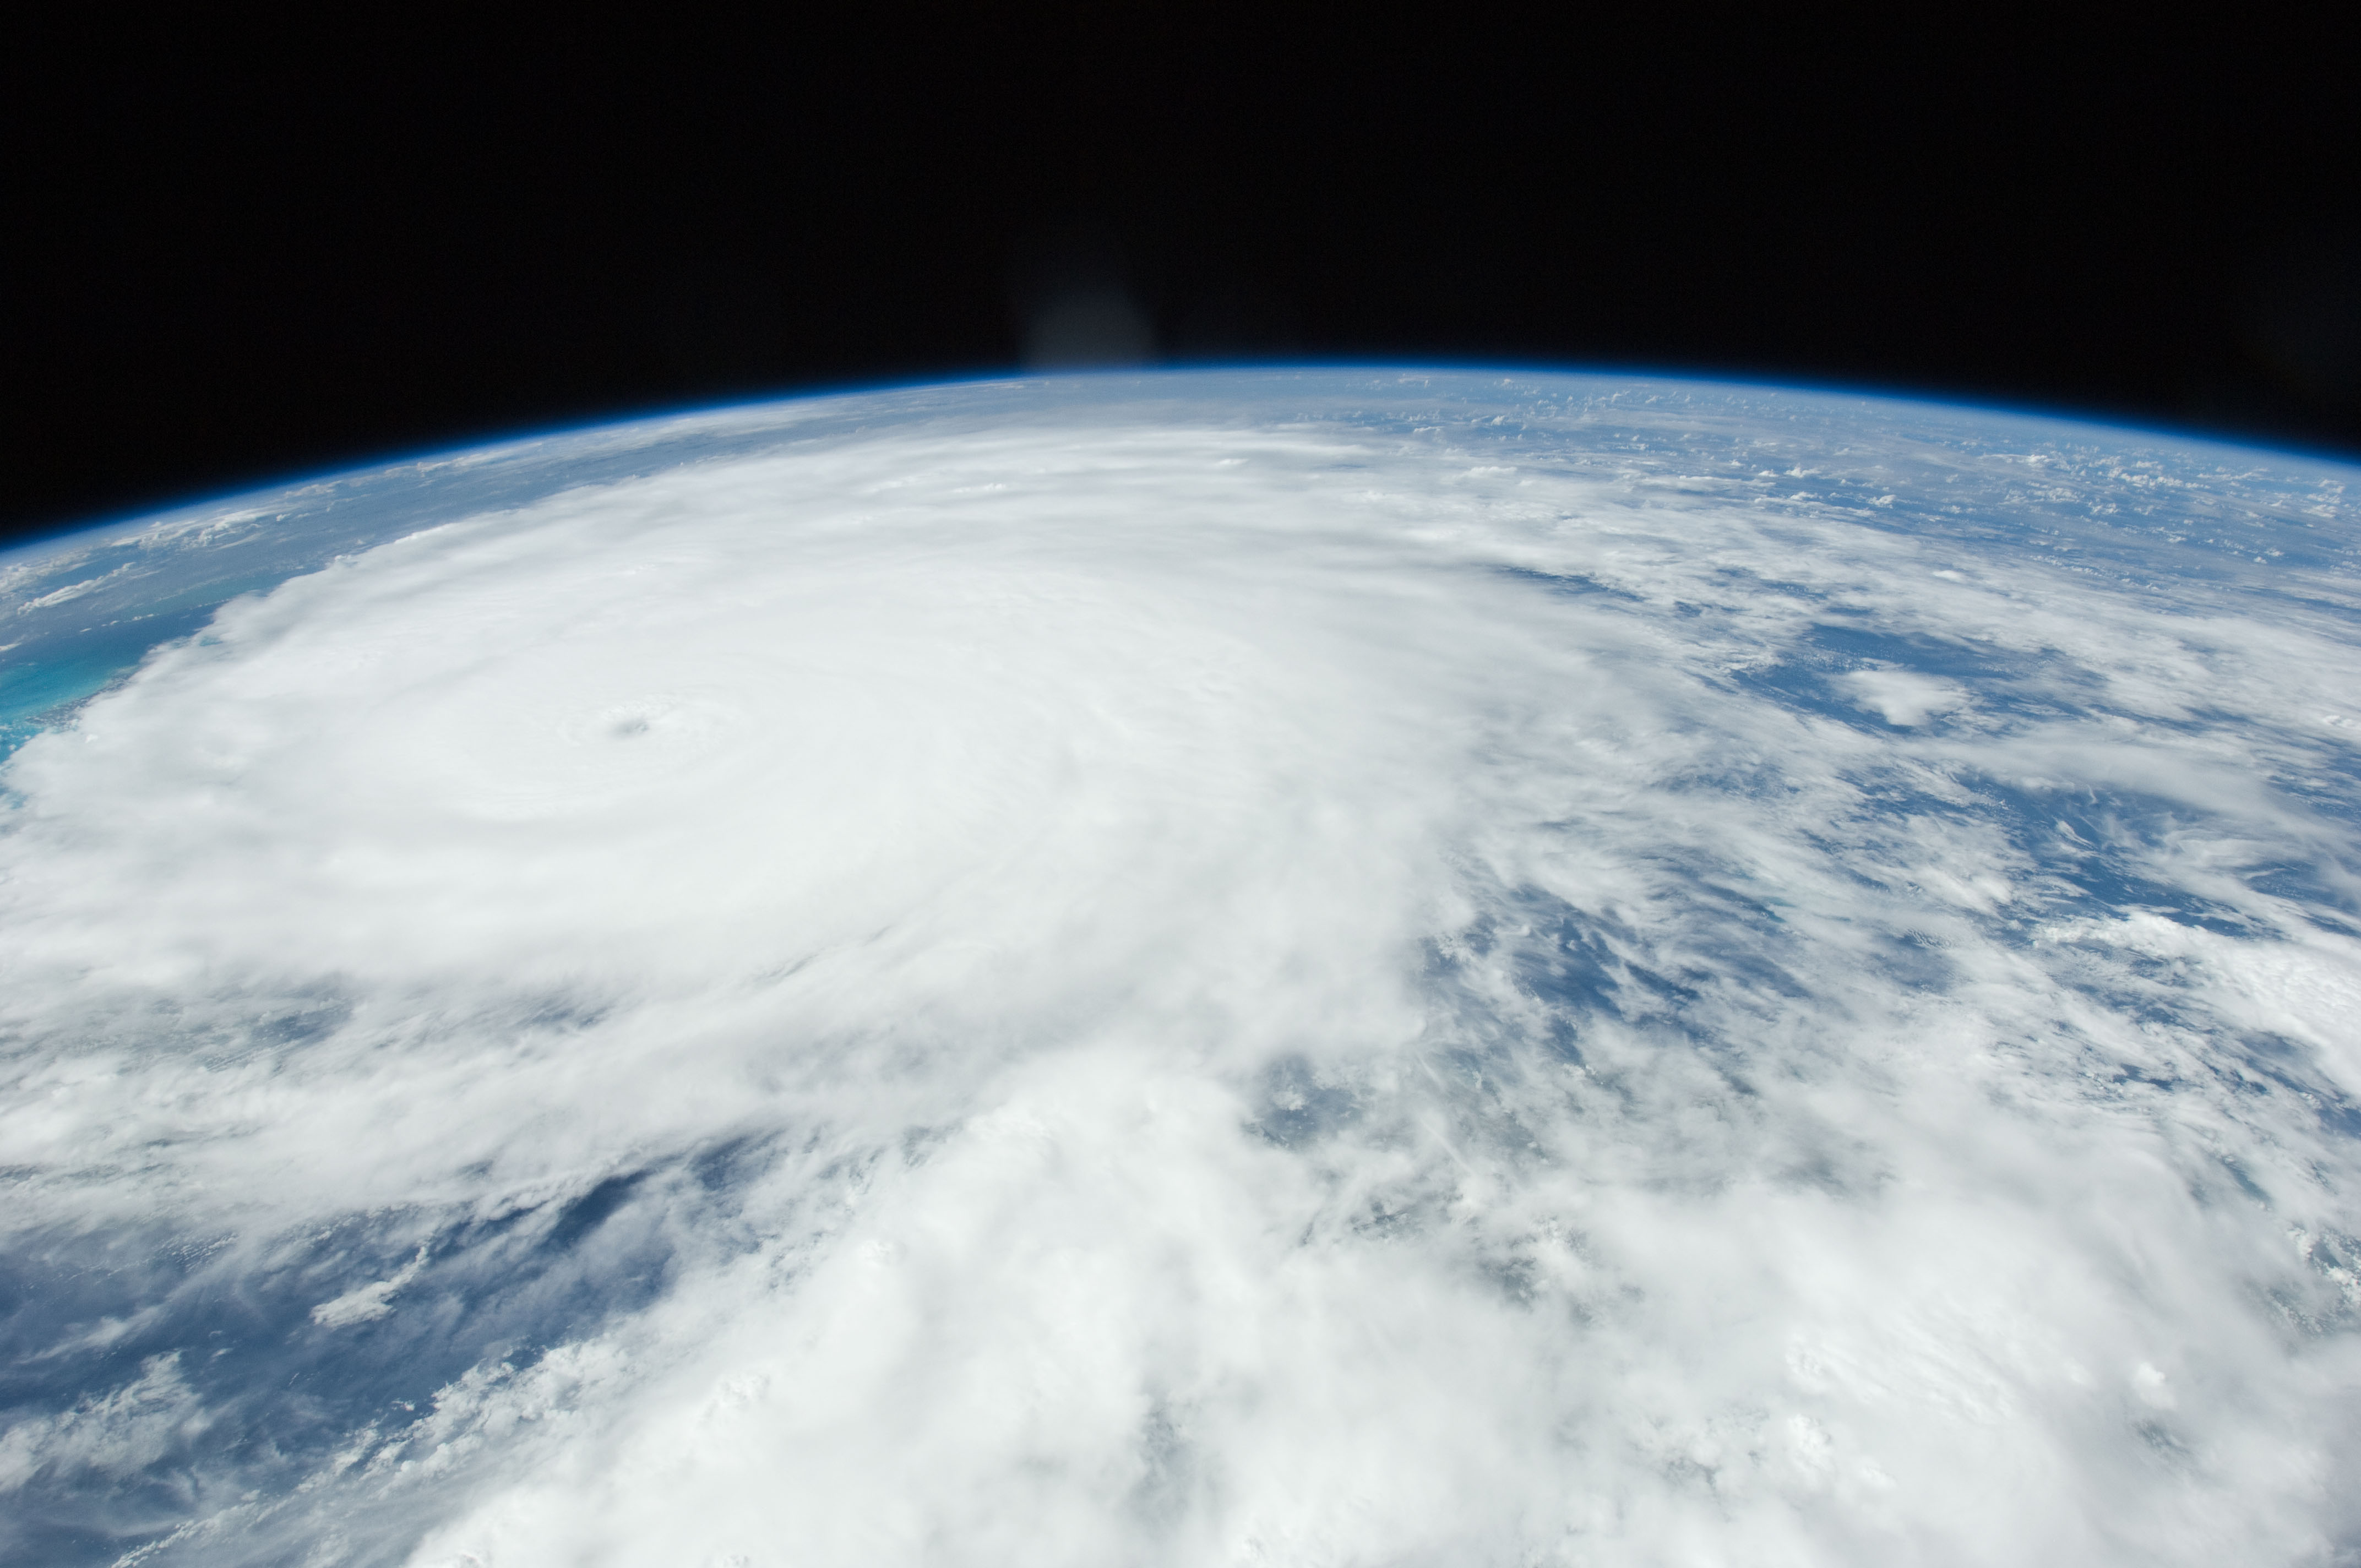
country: BAHAMAS
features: PAN-HURRICANE IRENE, ATLANTIC O., EYE, STORM BANDS
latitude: 23.5
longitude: -74.5
